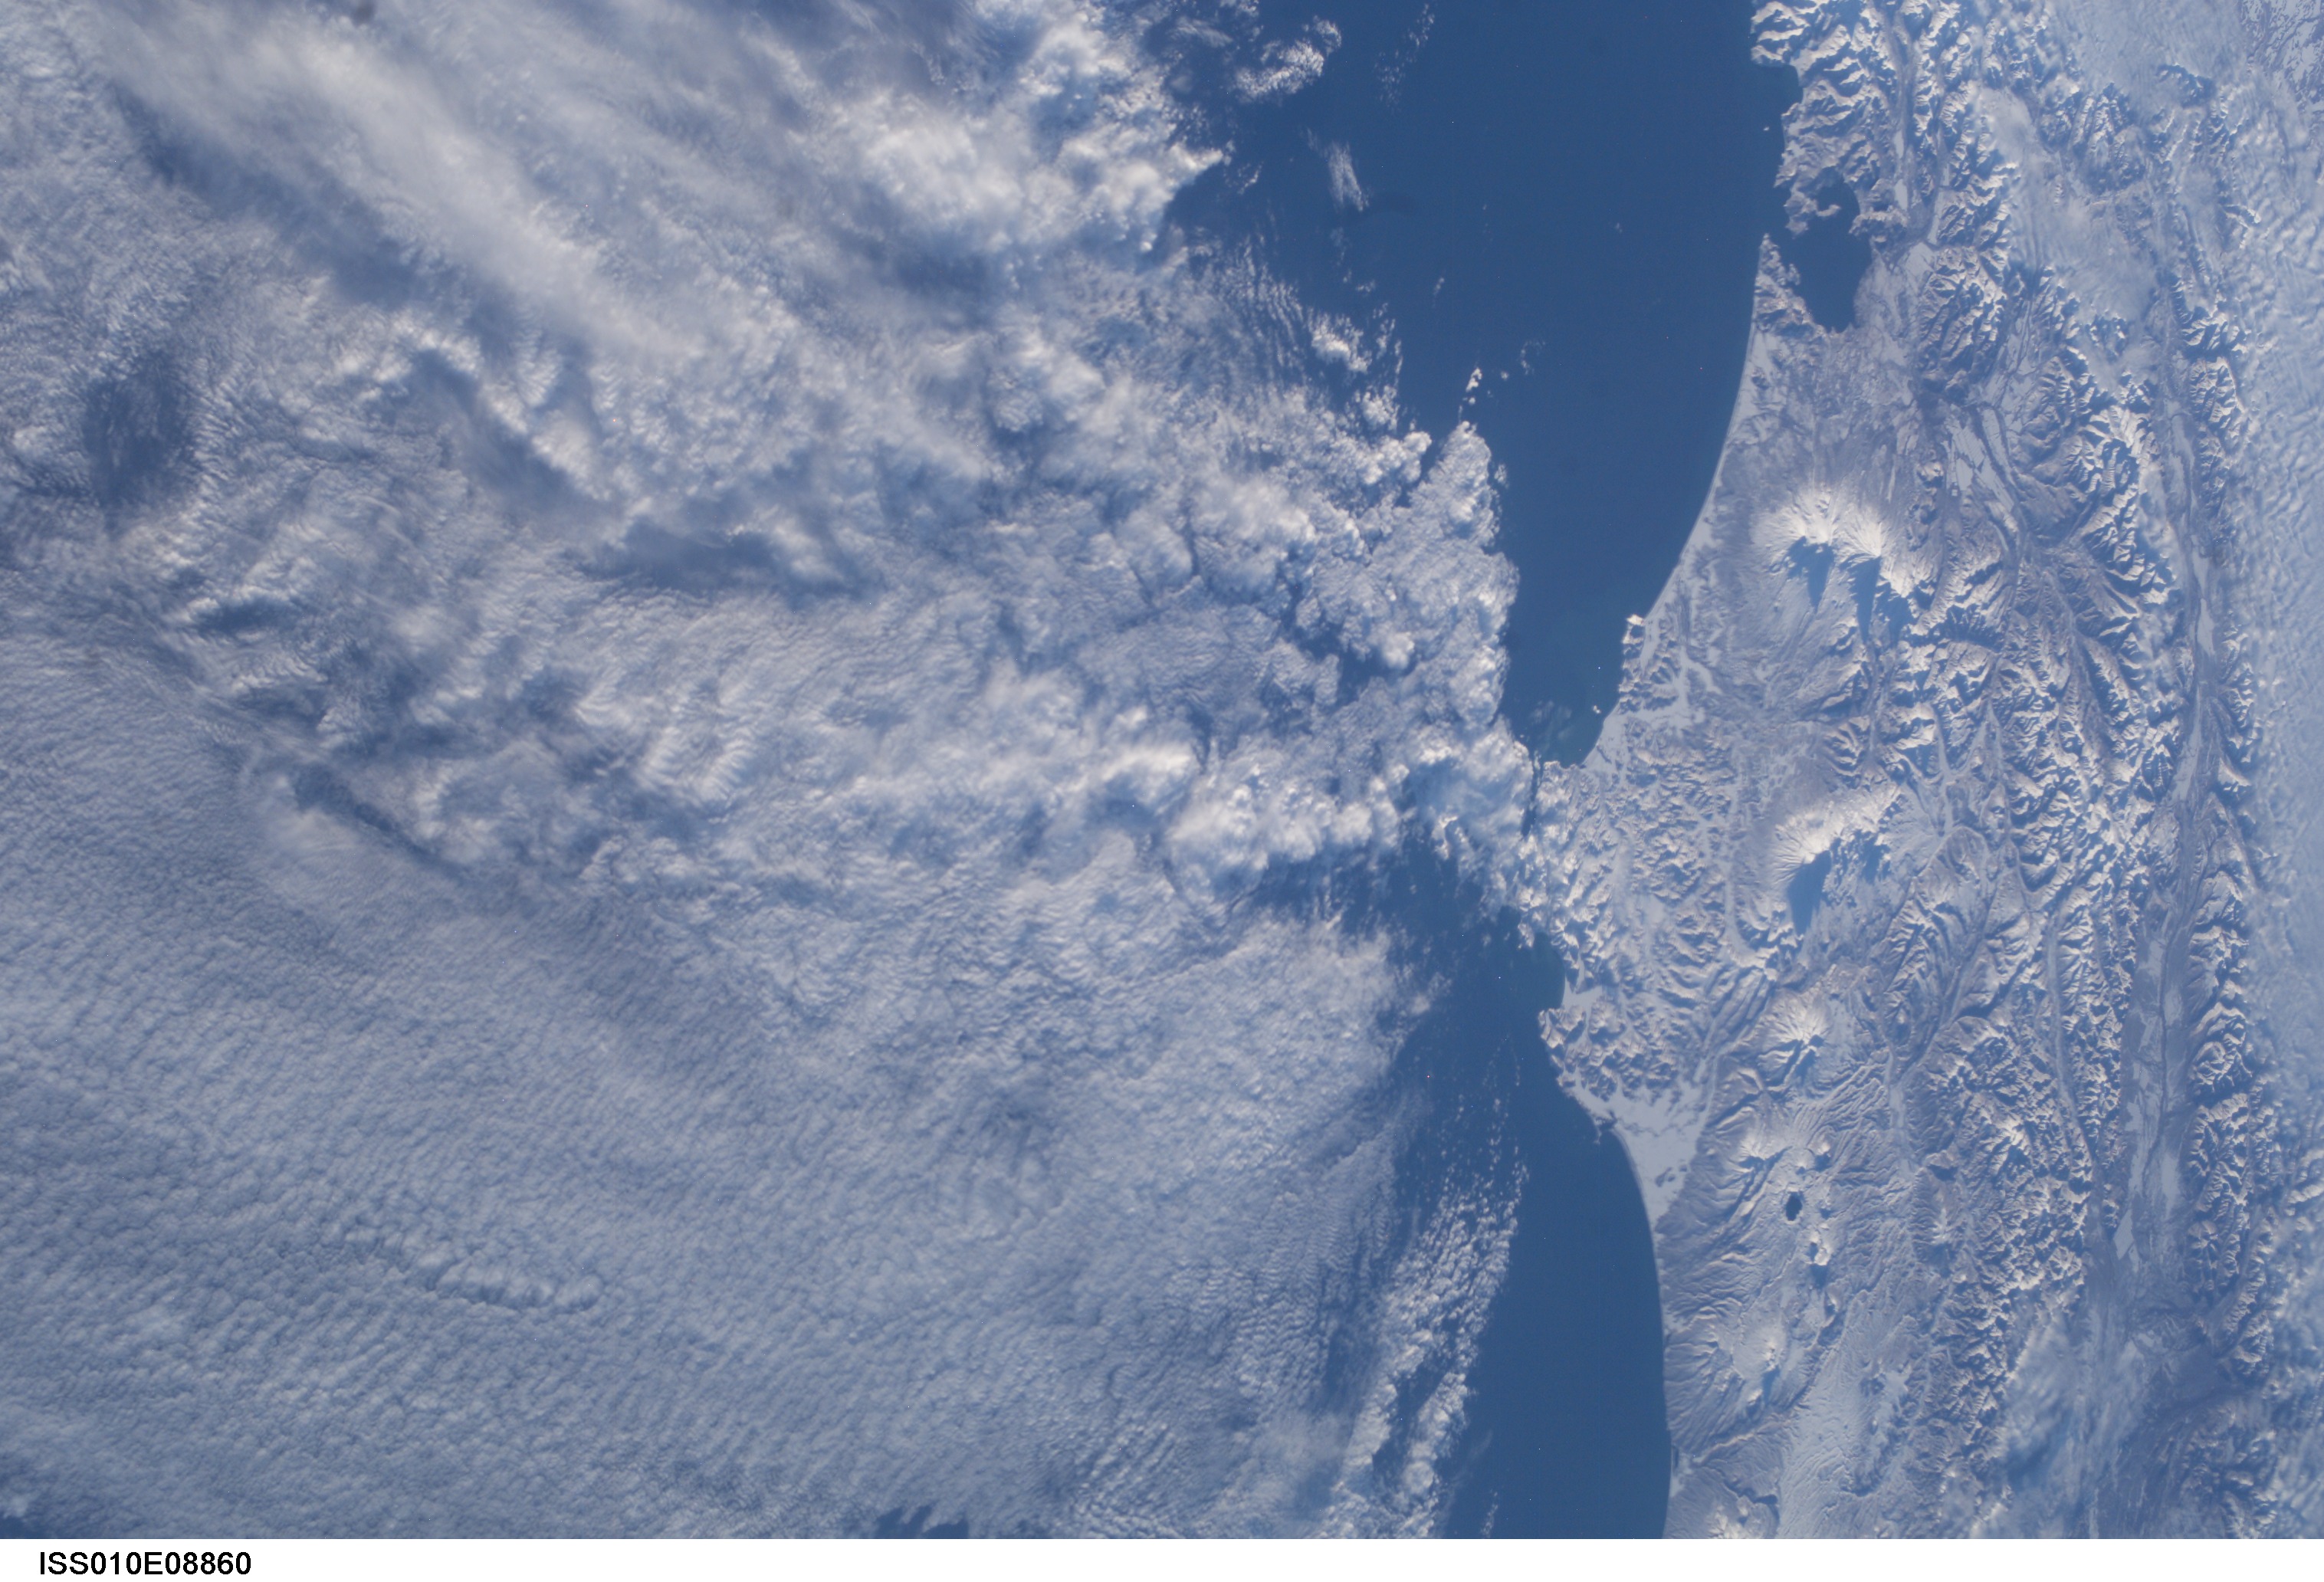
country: RUSSIAN FEDERATION
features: VOL., I., SE. SEA OF OKHOTSK, PEN.
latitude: 51.0
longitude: 157.0
